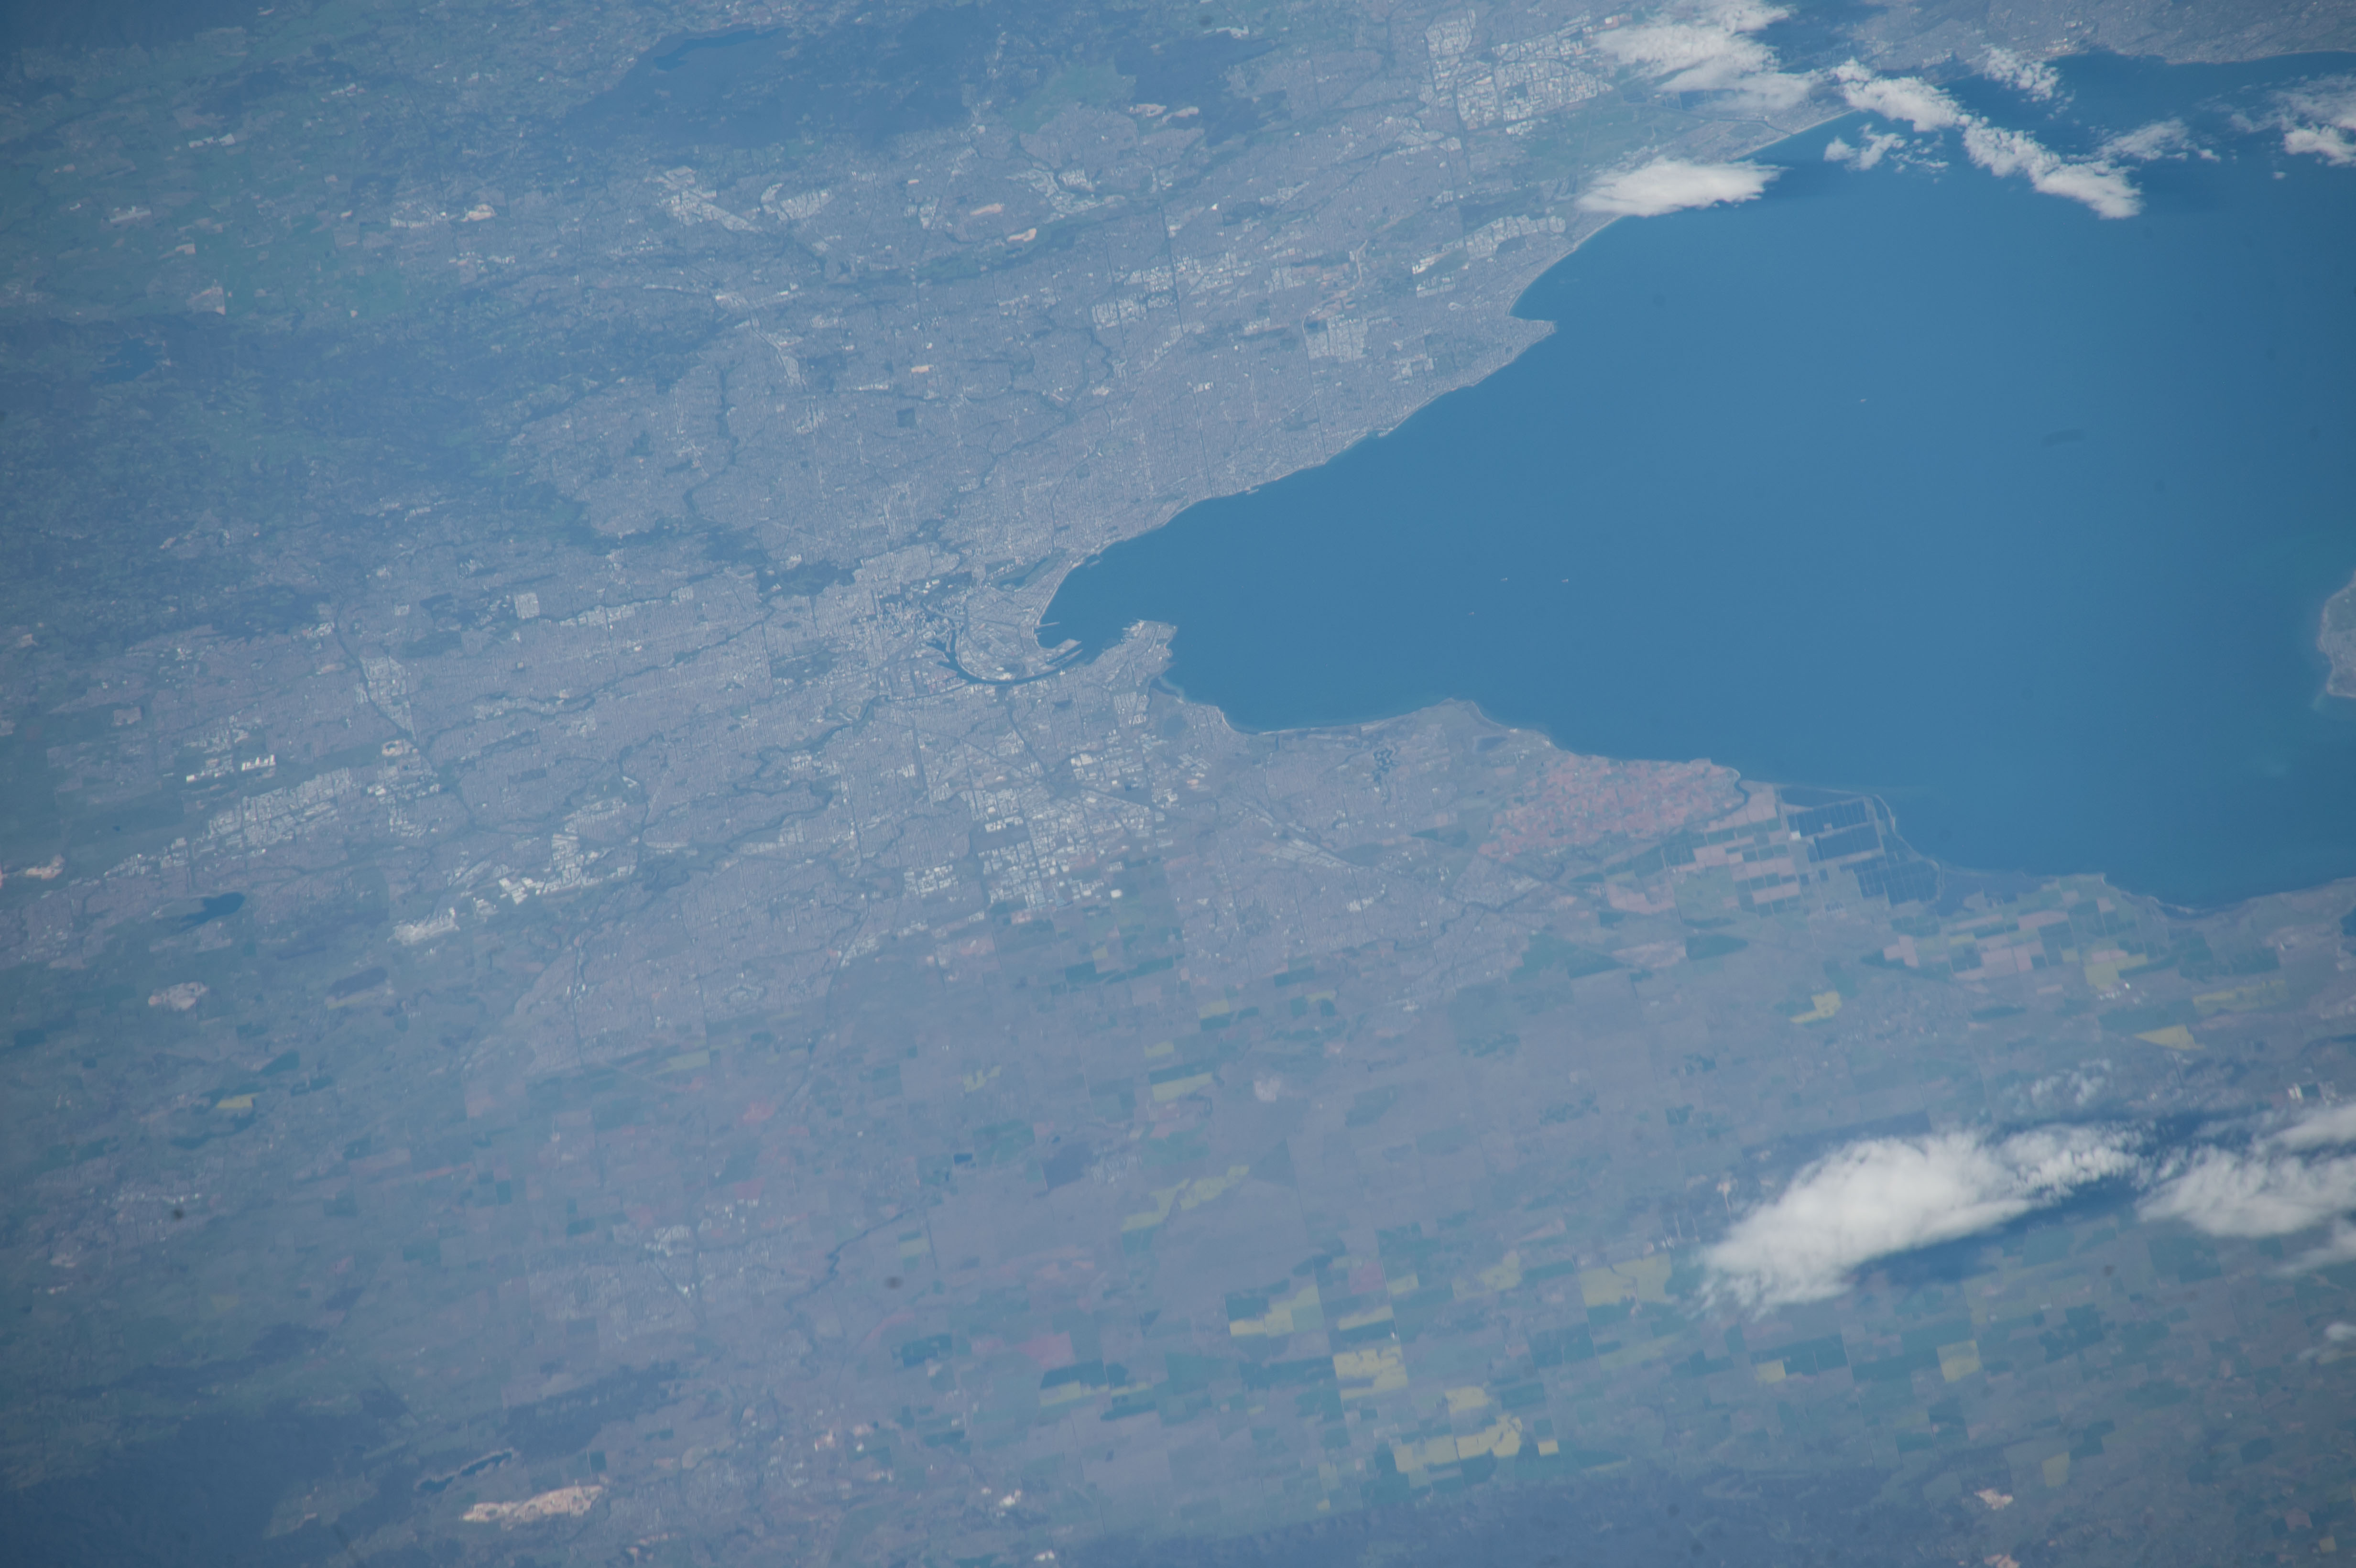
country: AUSTRALIA-V
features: COCOROC,PORT PHILLIP BAY,CL.,WERRIBEE SEWAGE TREATMENT WORKS,MELBOURNE,MELBOURNE INTERNATIONAL AIRPORT (YMML),B.,AGR.,WERRIBEE RIVER,YARRA RIVER,PO.,R.,CY.
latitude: -37.9
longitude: 144.8
